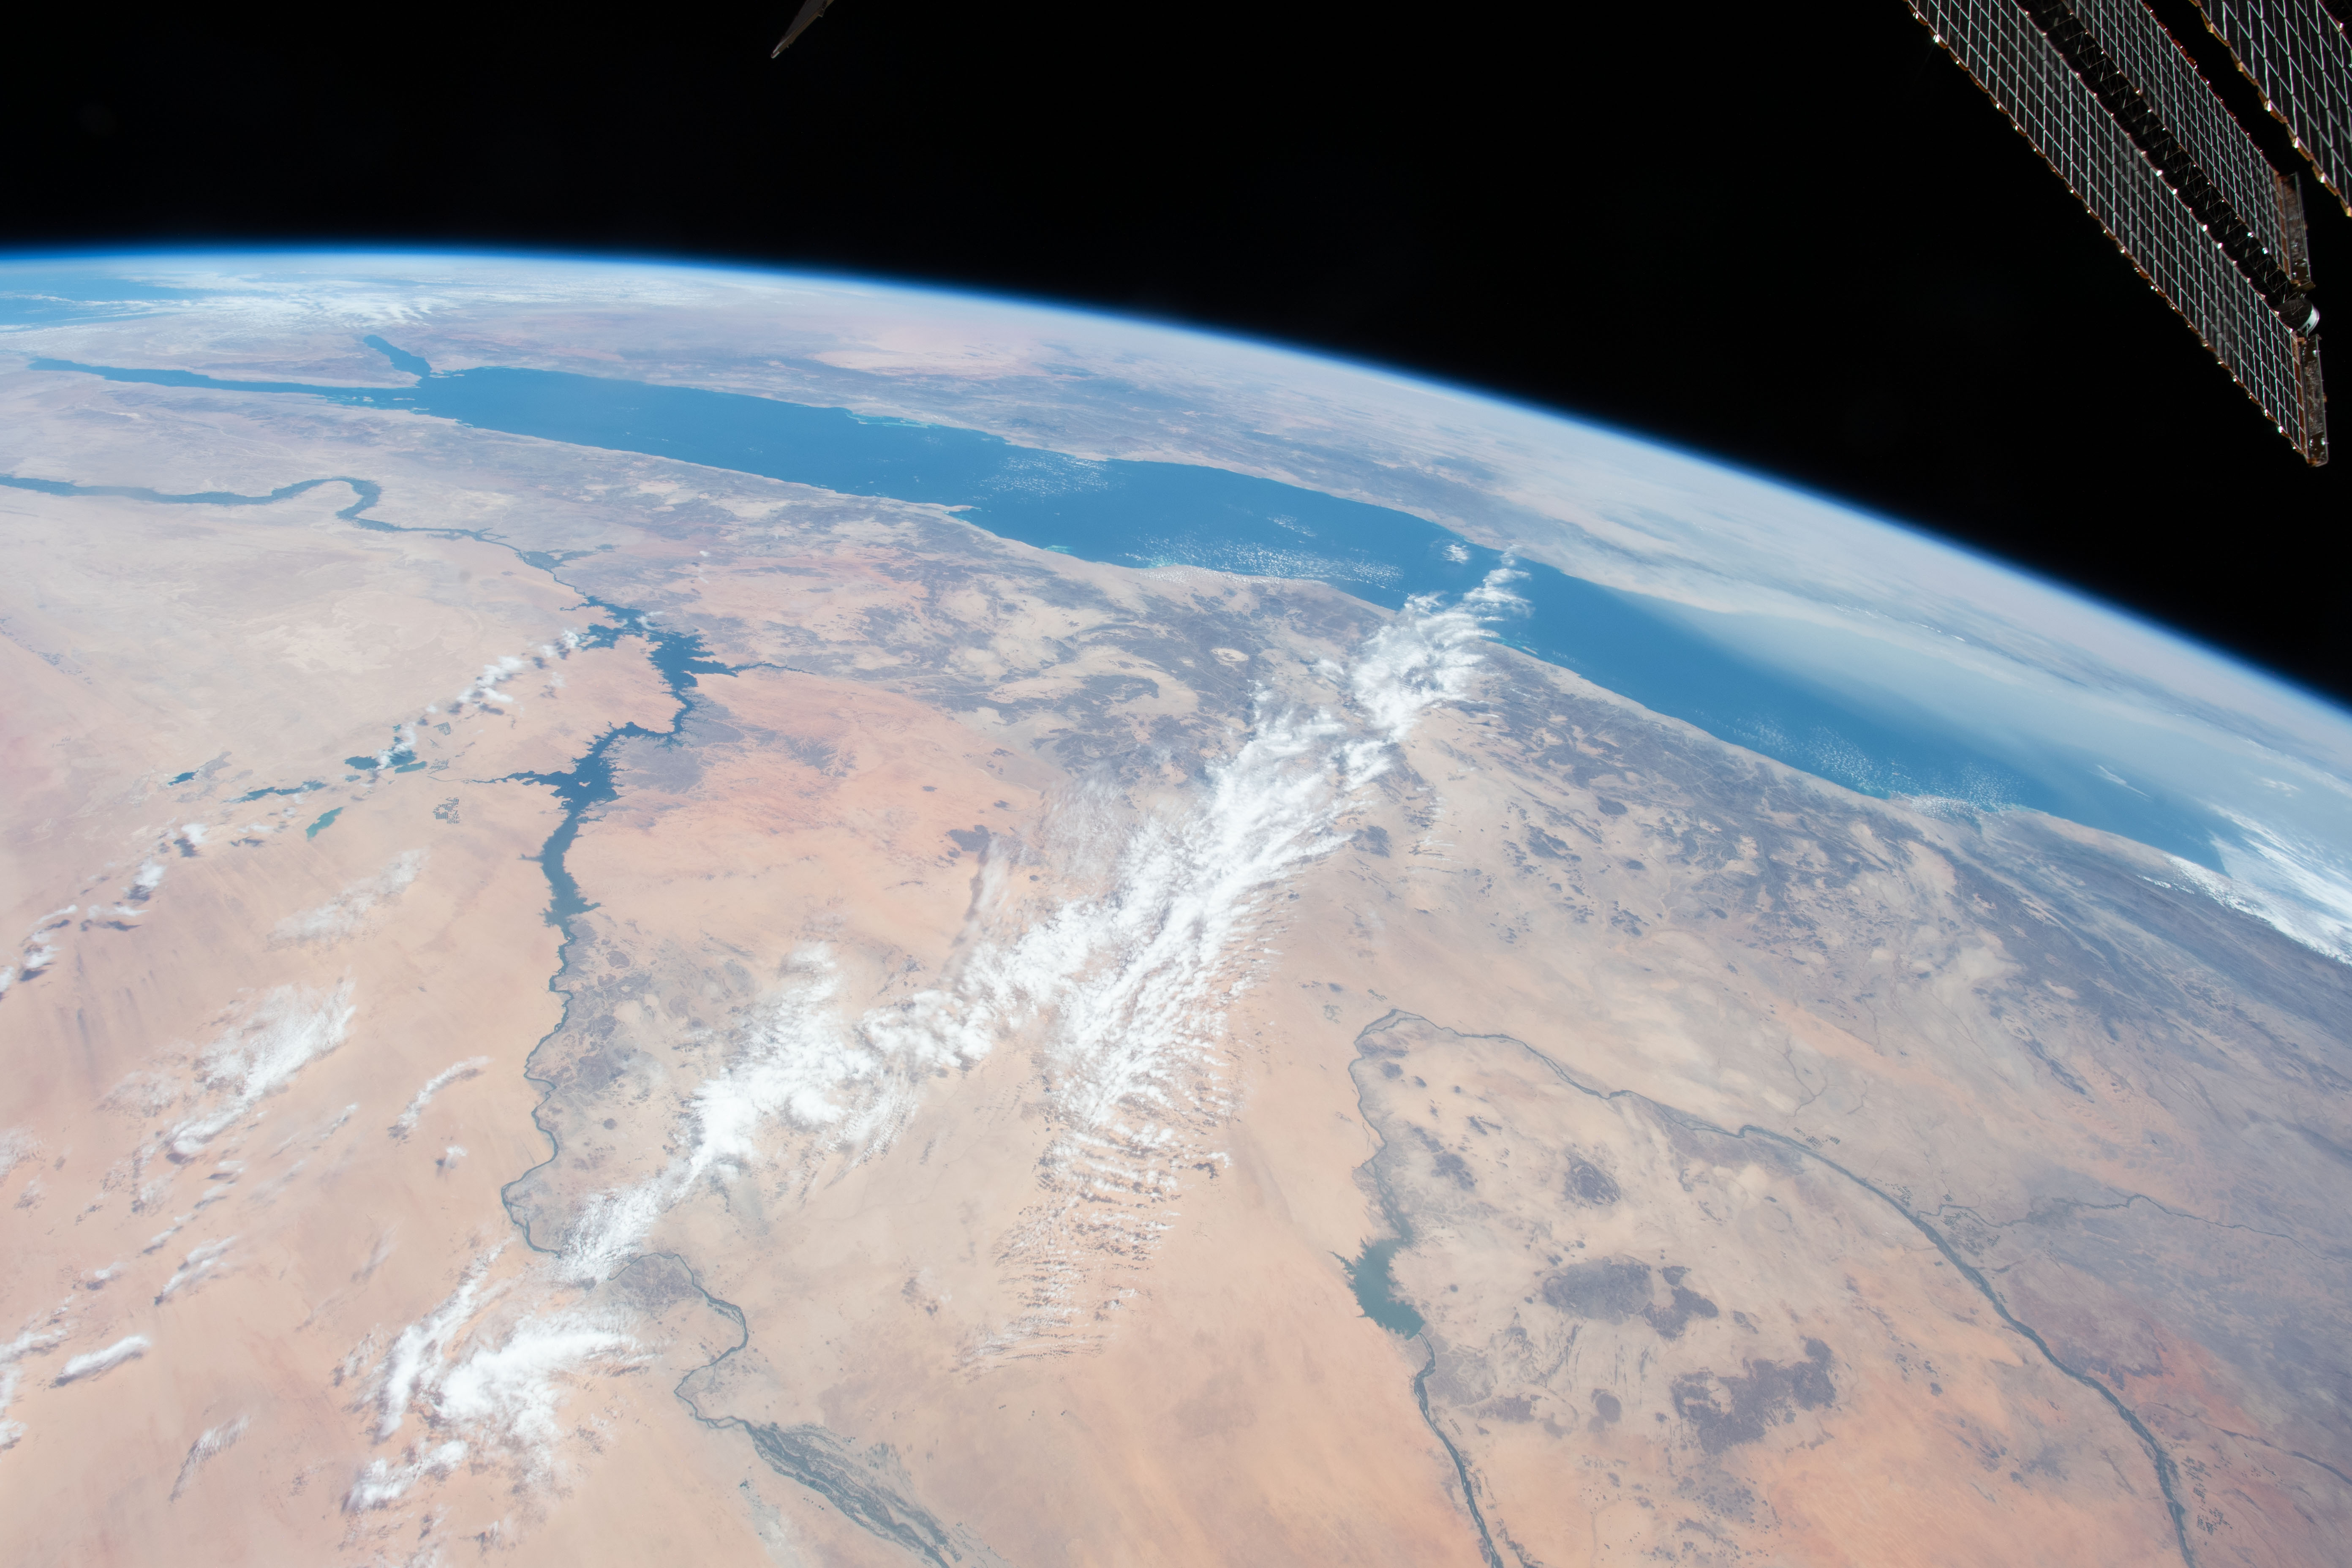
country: SUDAN
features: EASTERN DESERT, NILE RIVER, RED SEA, SAHARA DESERT
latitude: 21.0
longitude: 34.0
